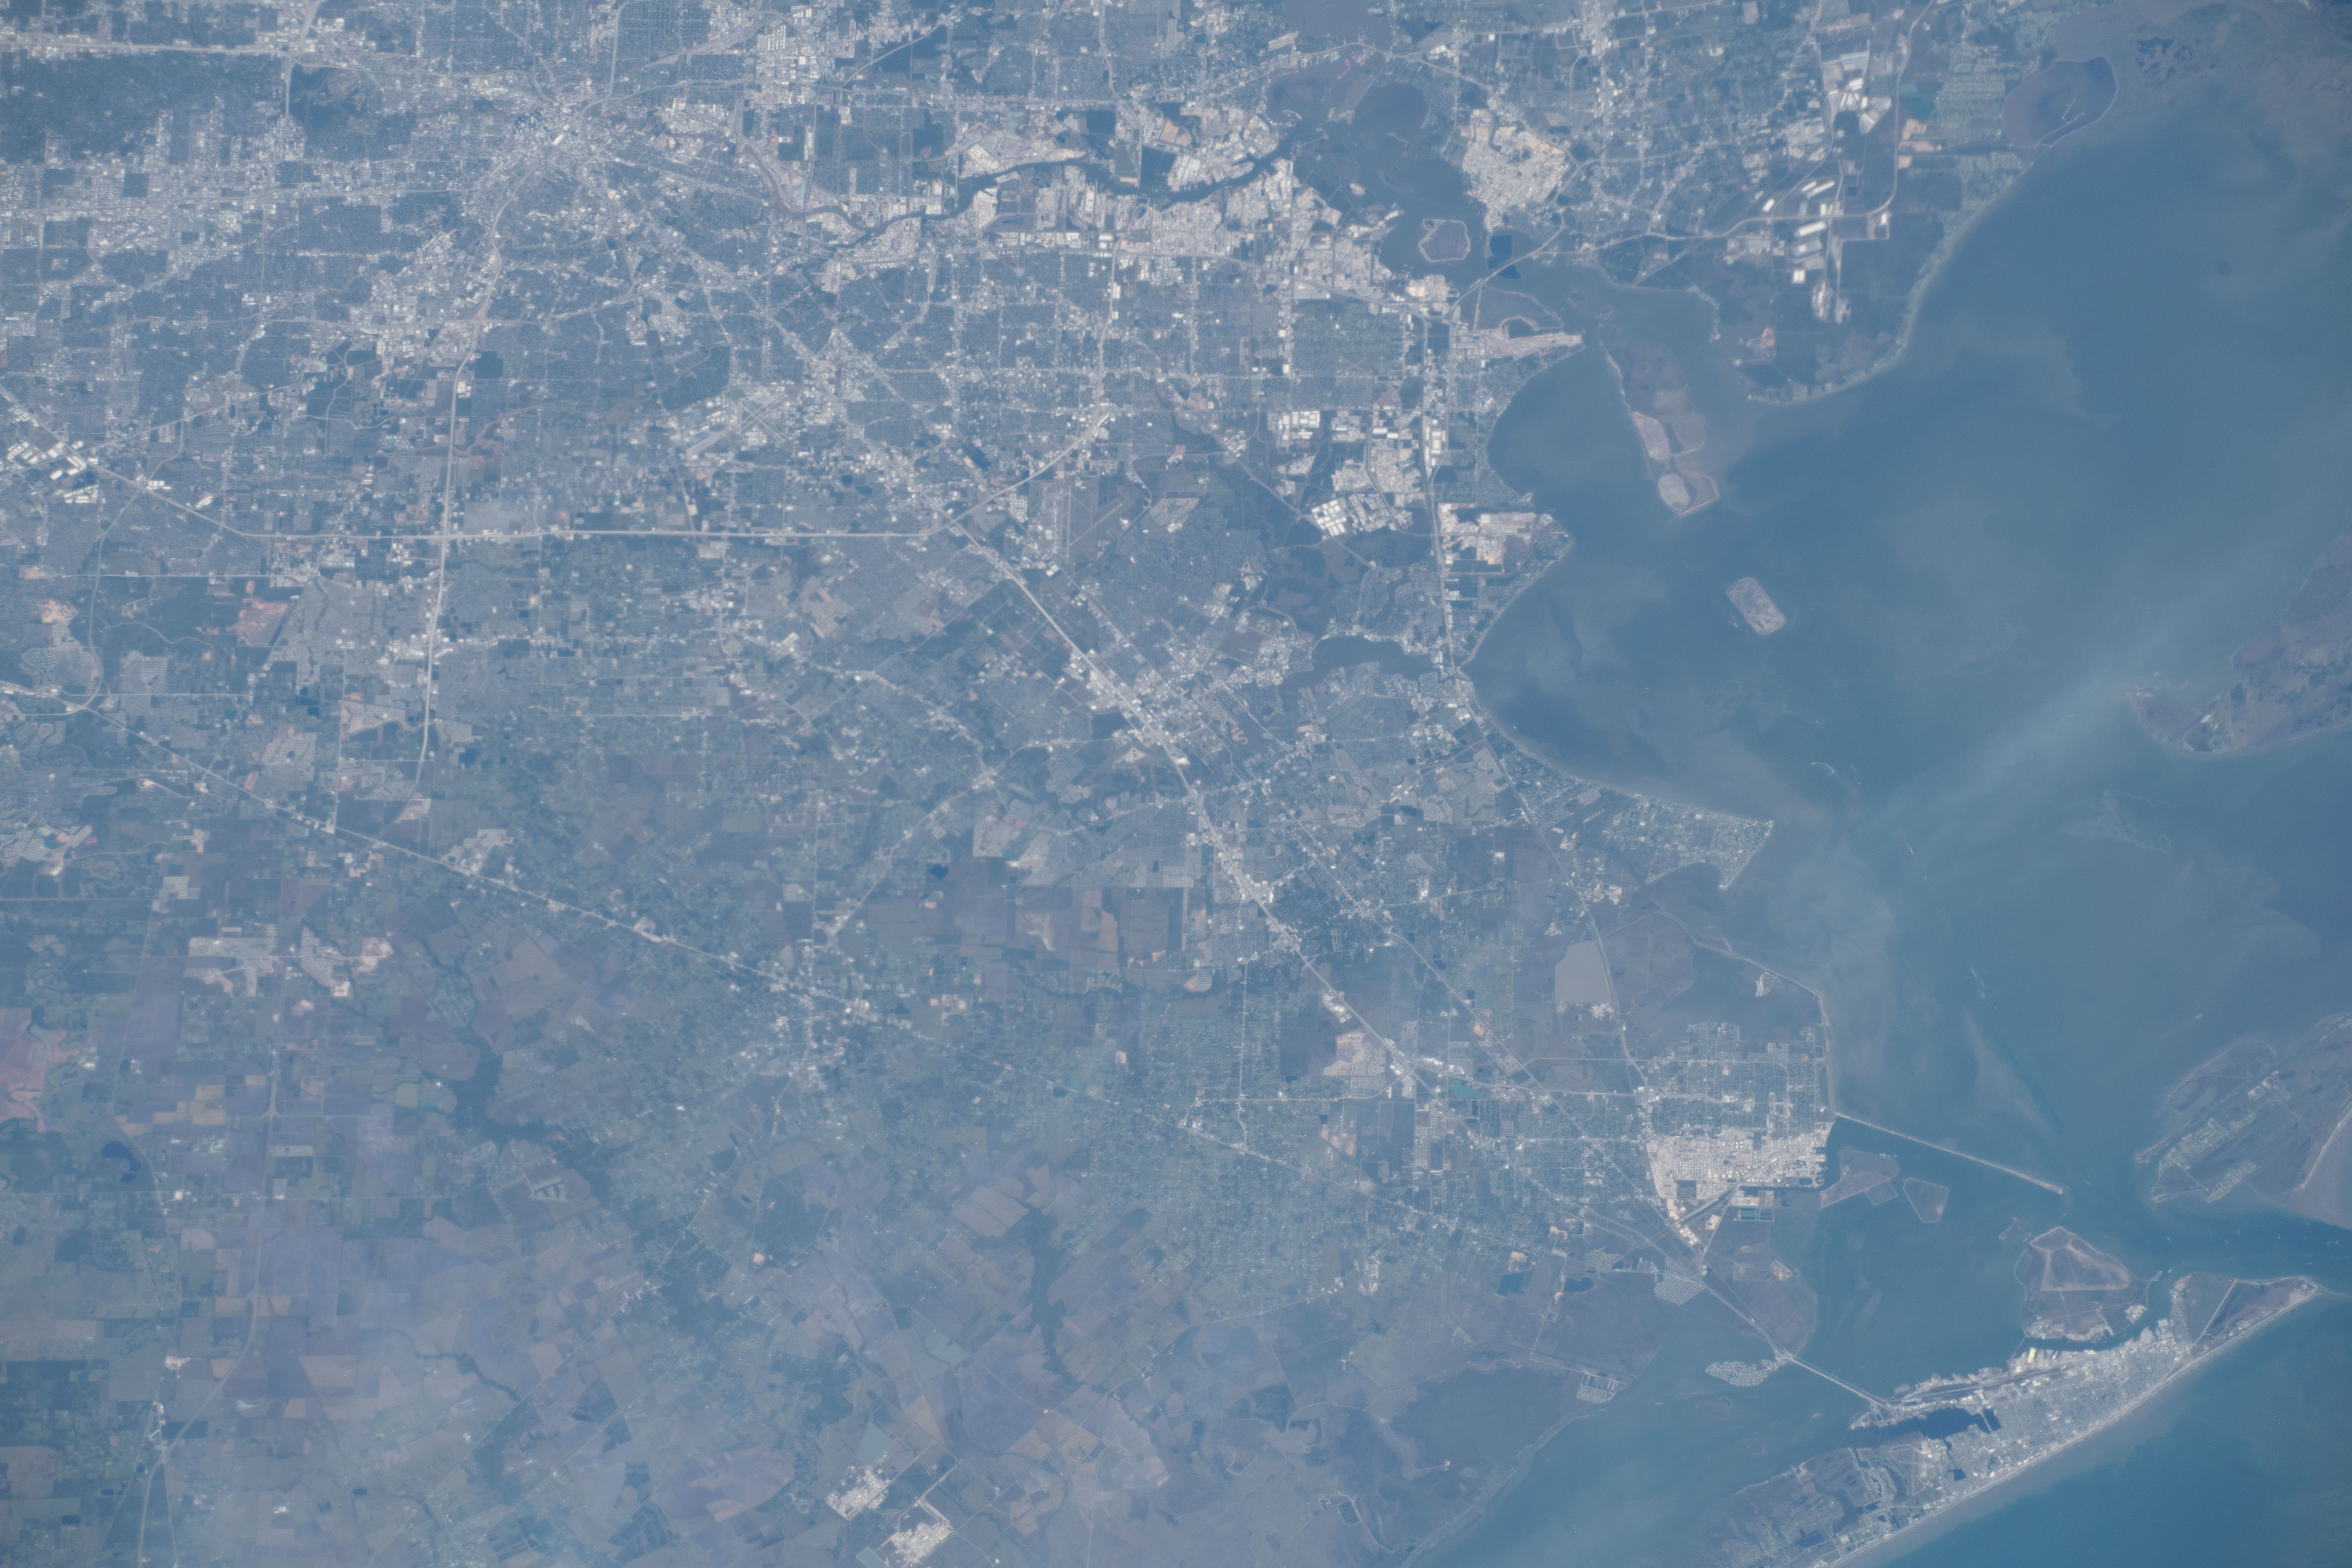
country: USA-TEXAS
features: GALVESTON BAY
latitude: 29.5
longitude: -95.0
